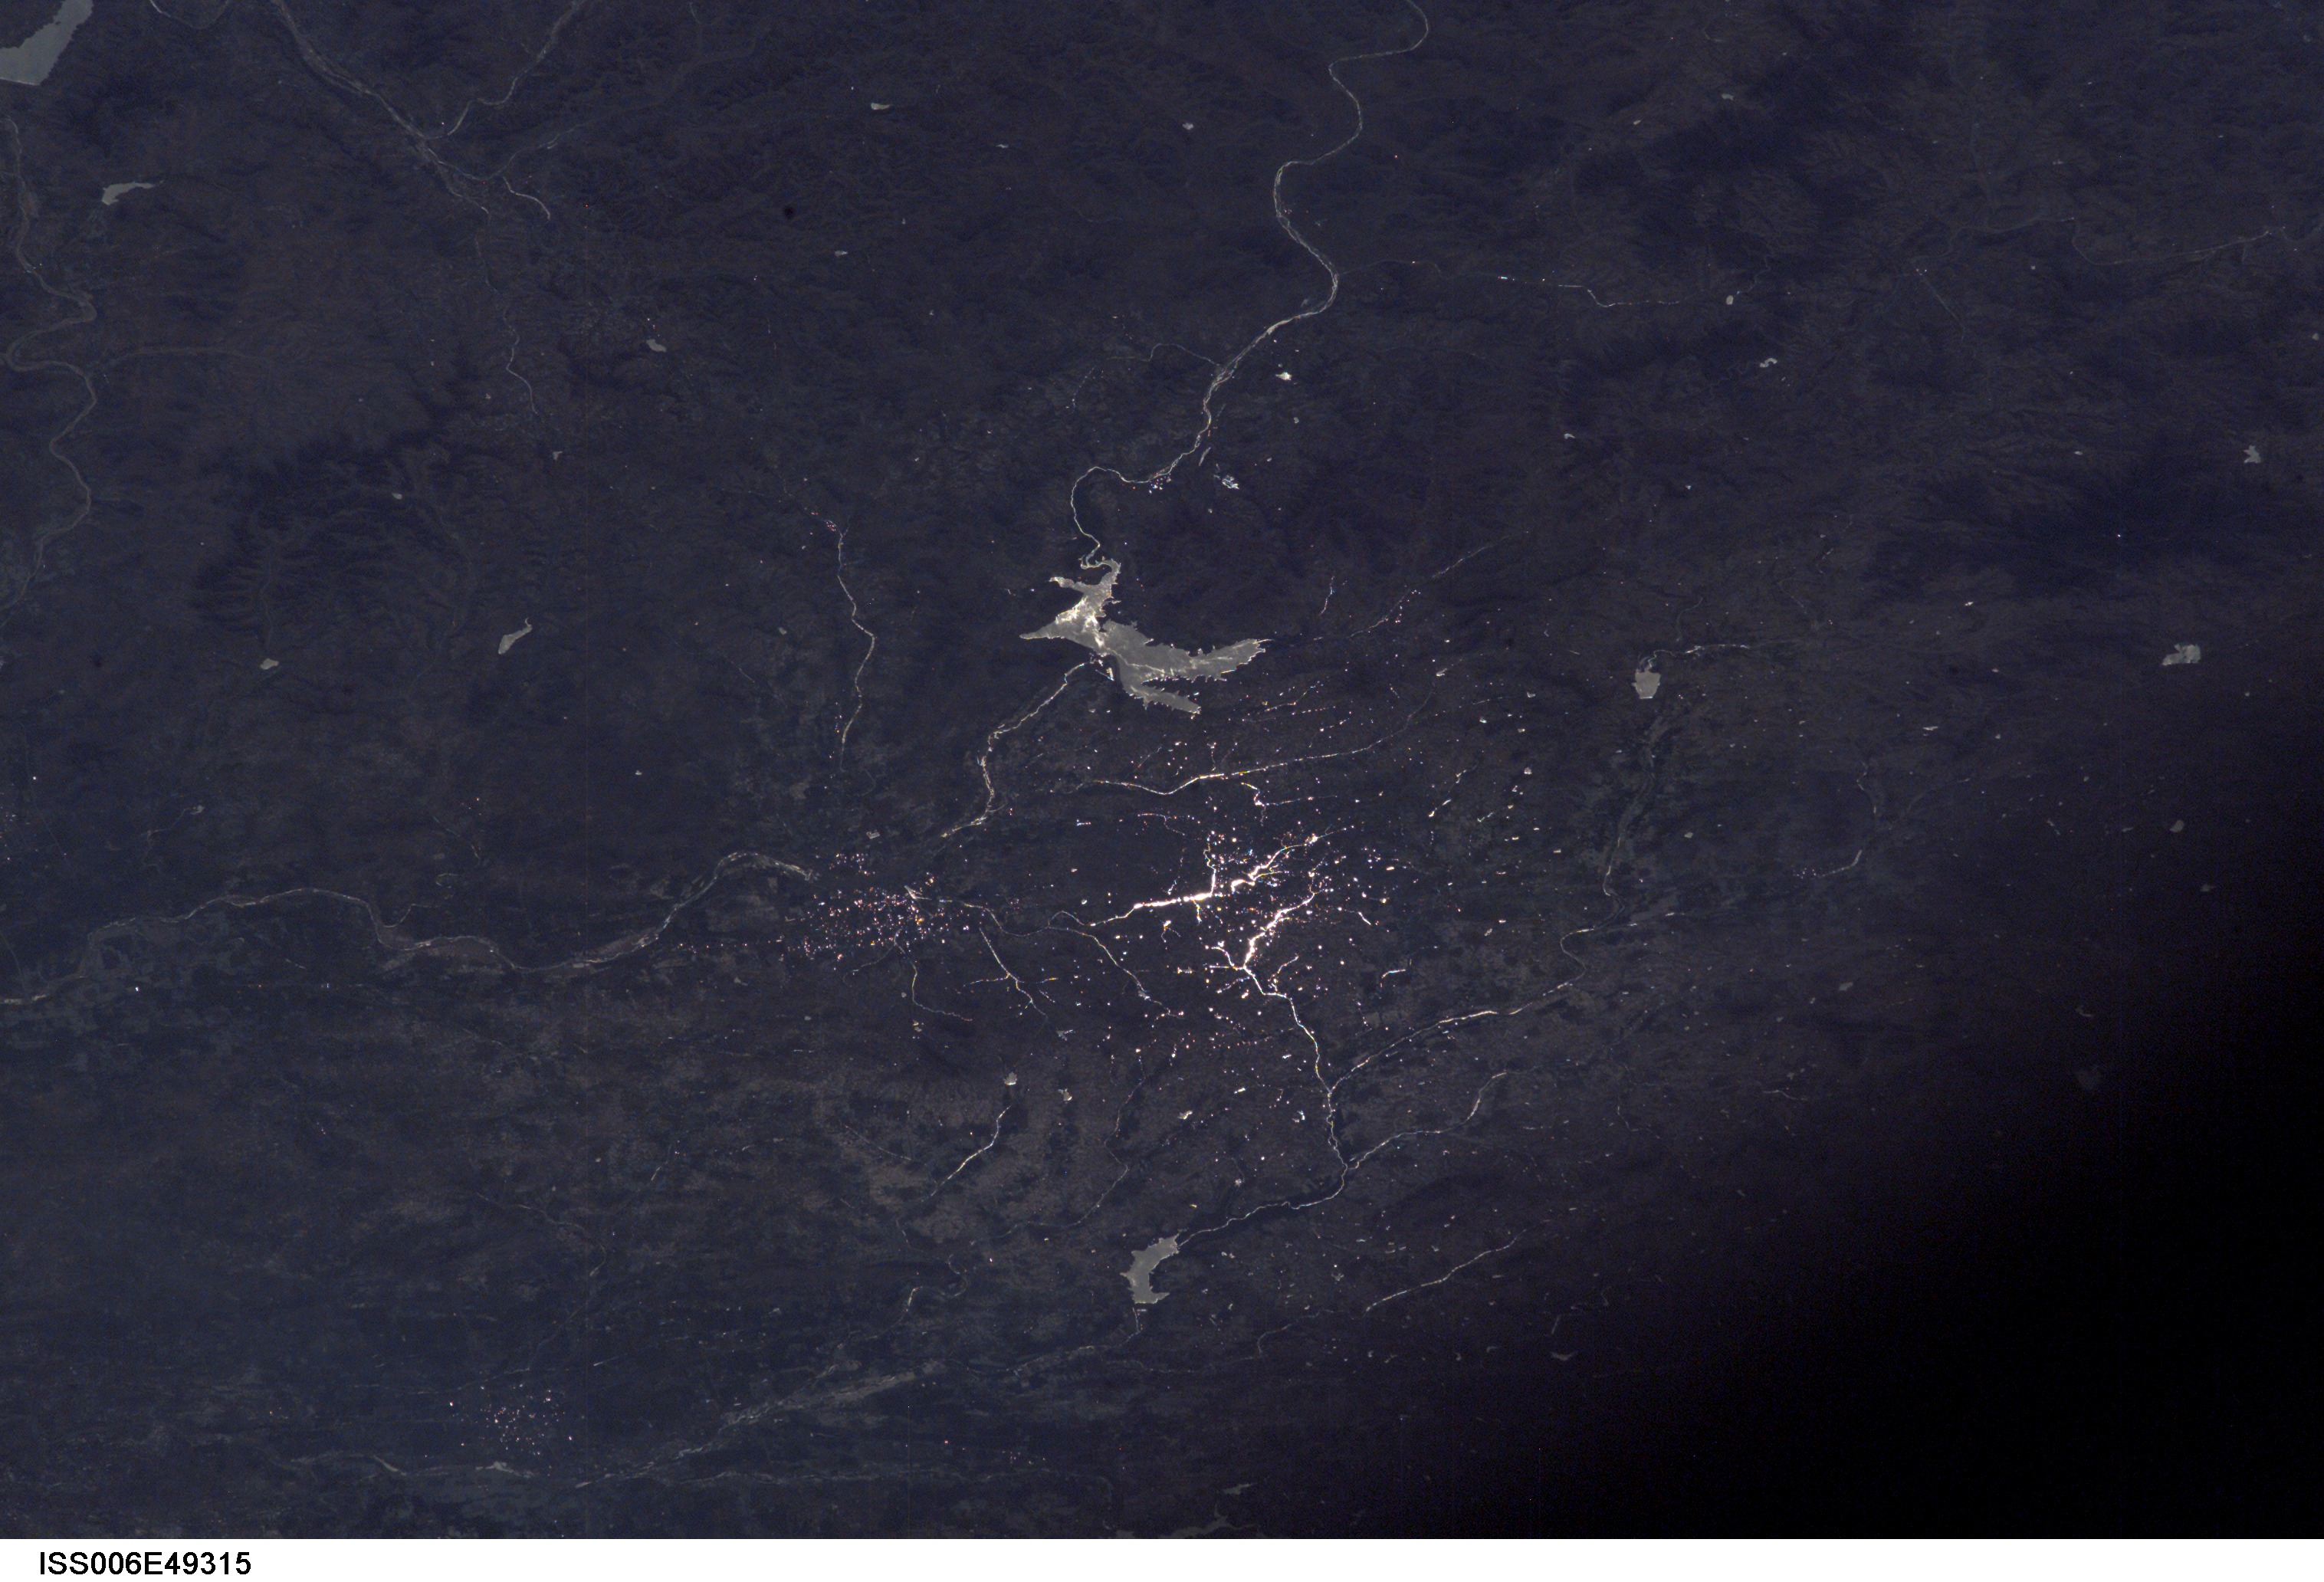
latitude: 36.0
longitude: 118.5
